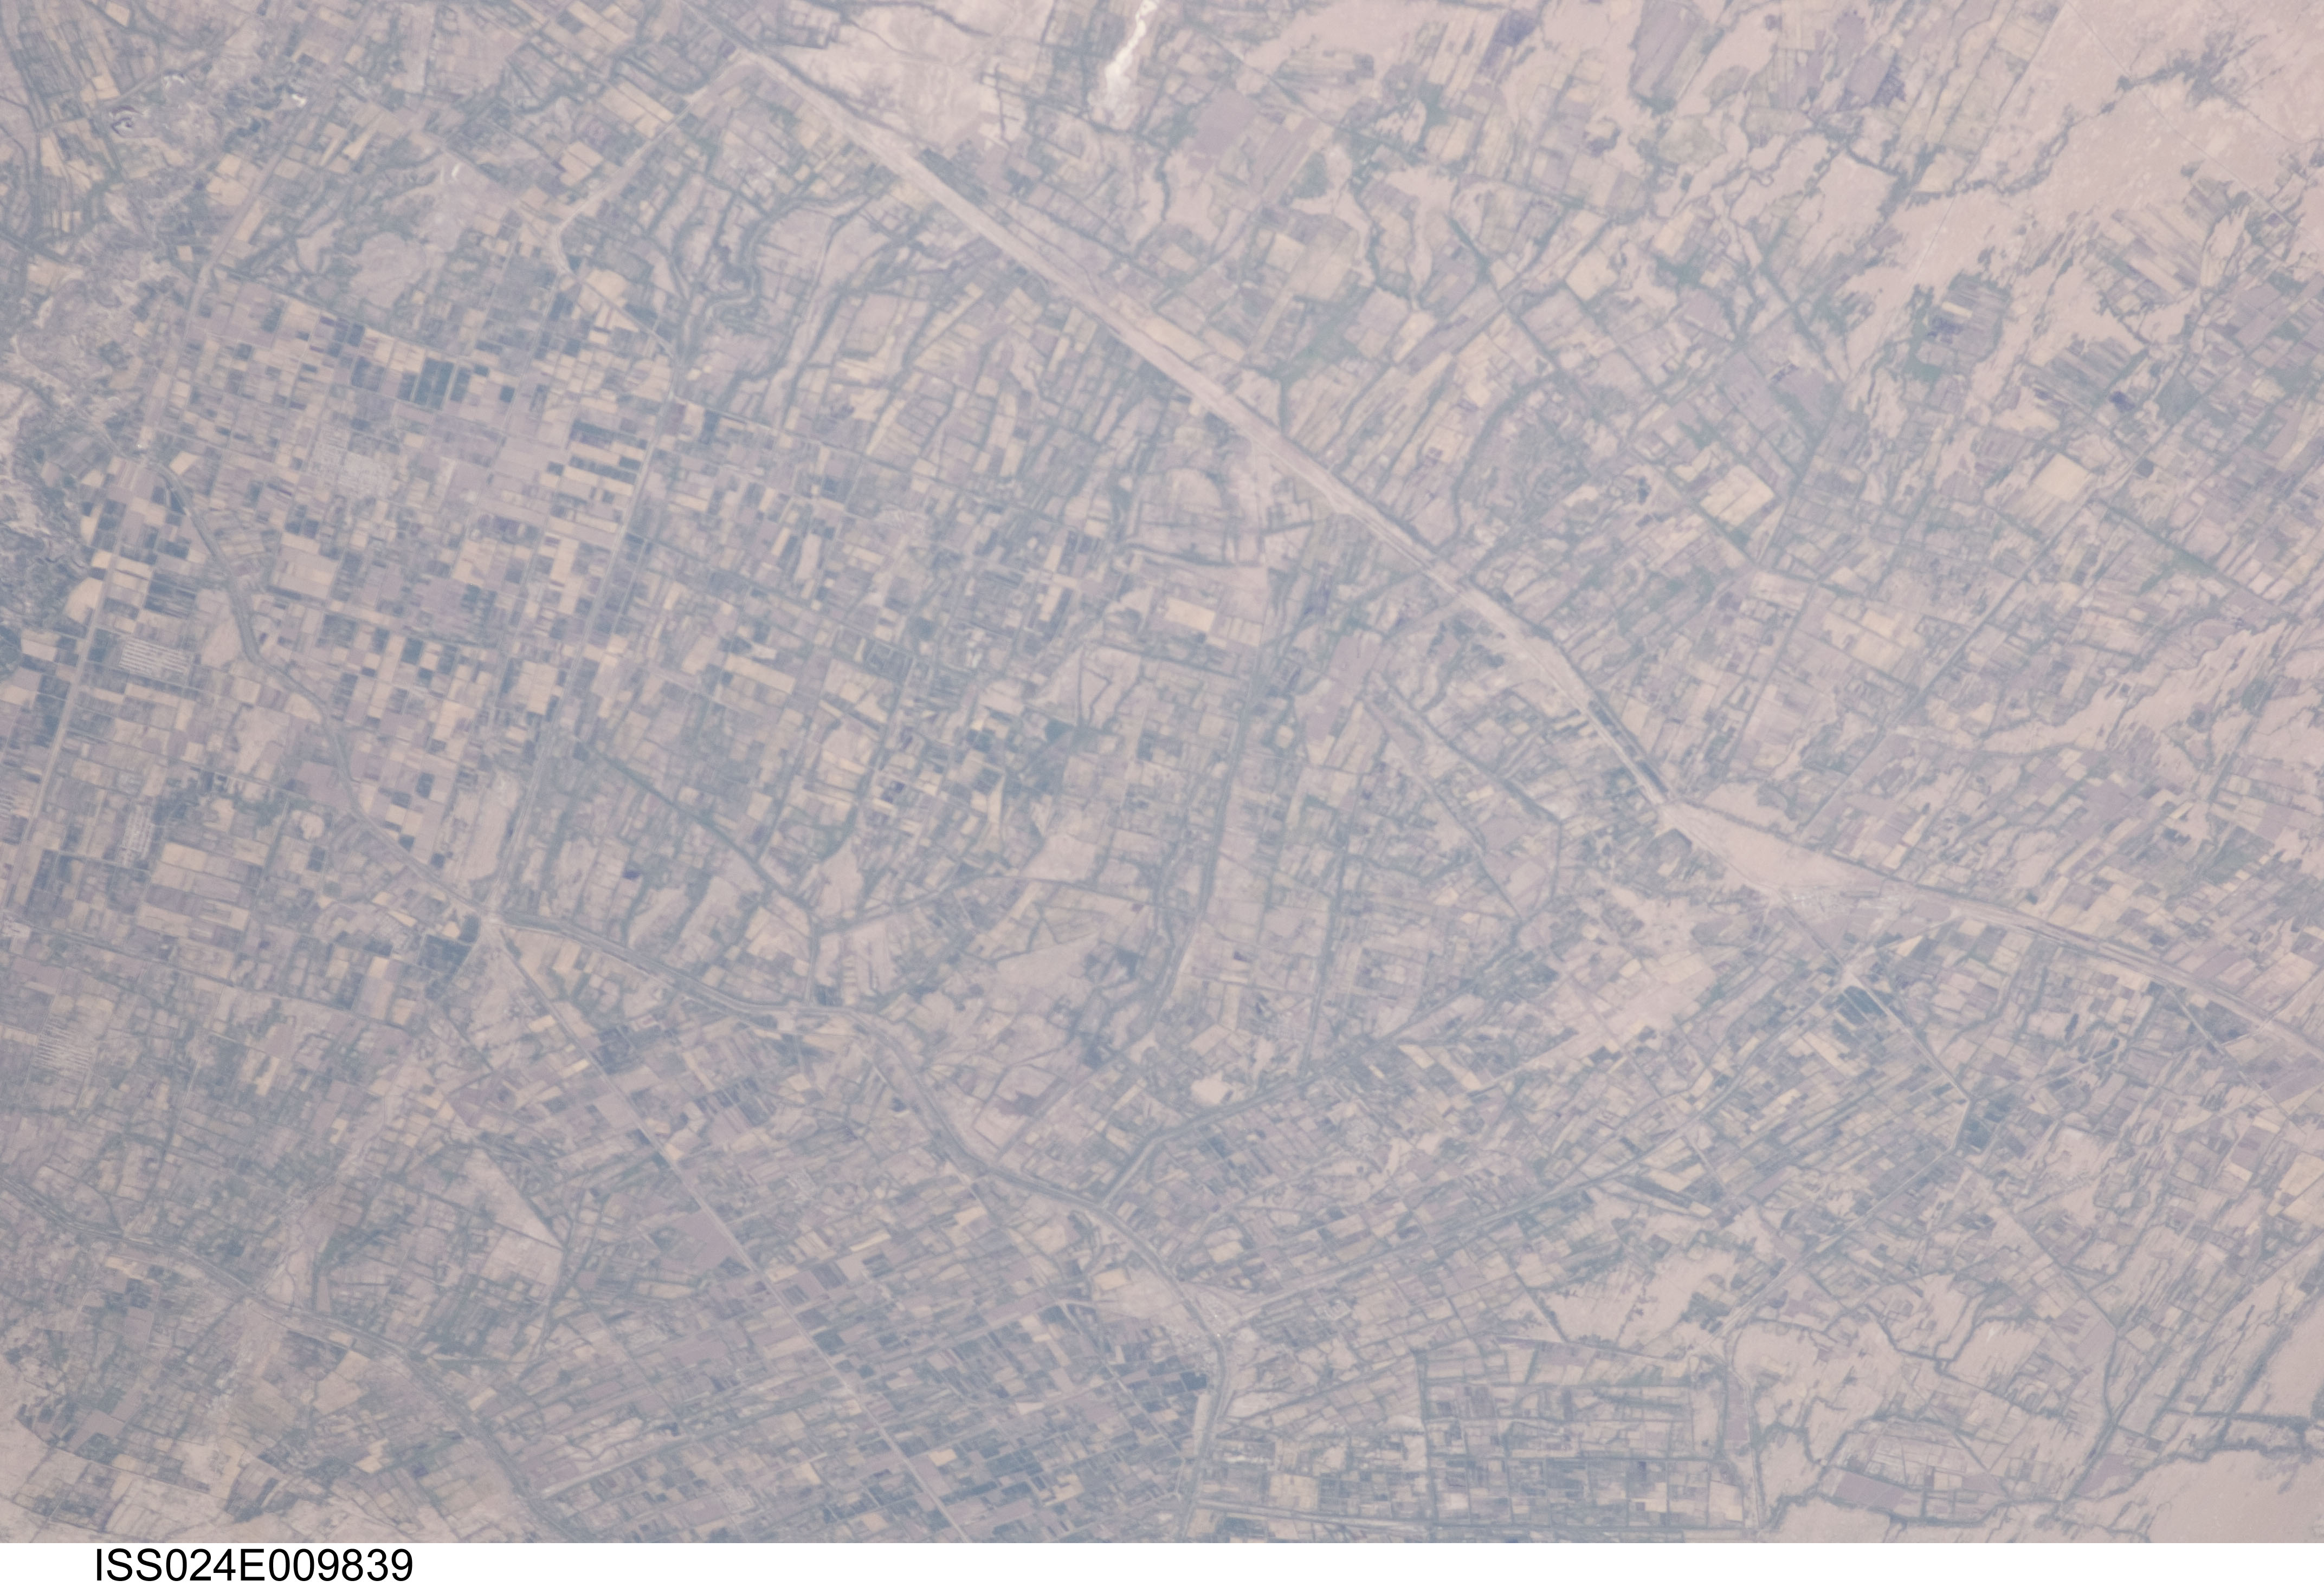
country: TURKMENISTAN
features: TEDZHEN AREA, DESERT, AGR.
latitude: 37.4
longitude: 60.9
